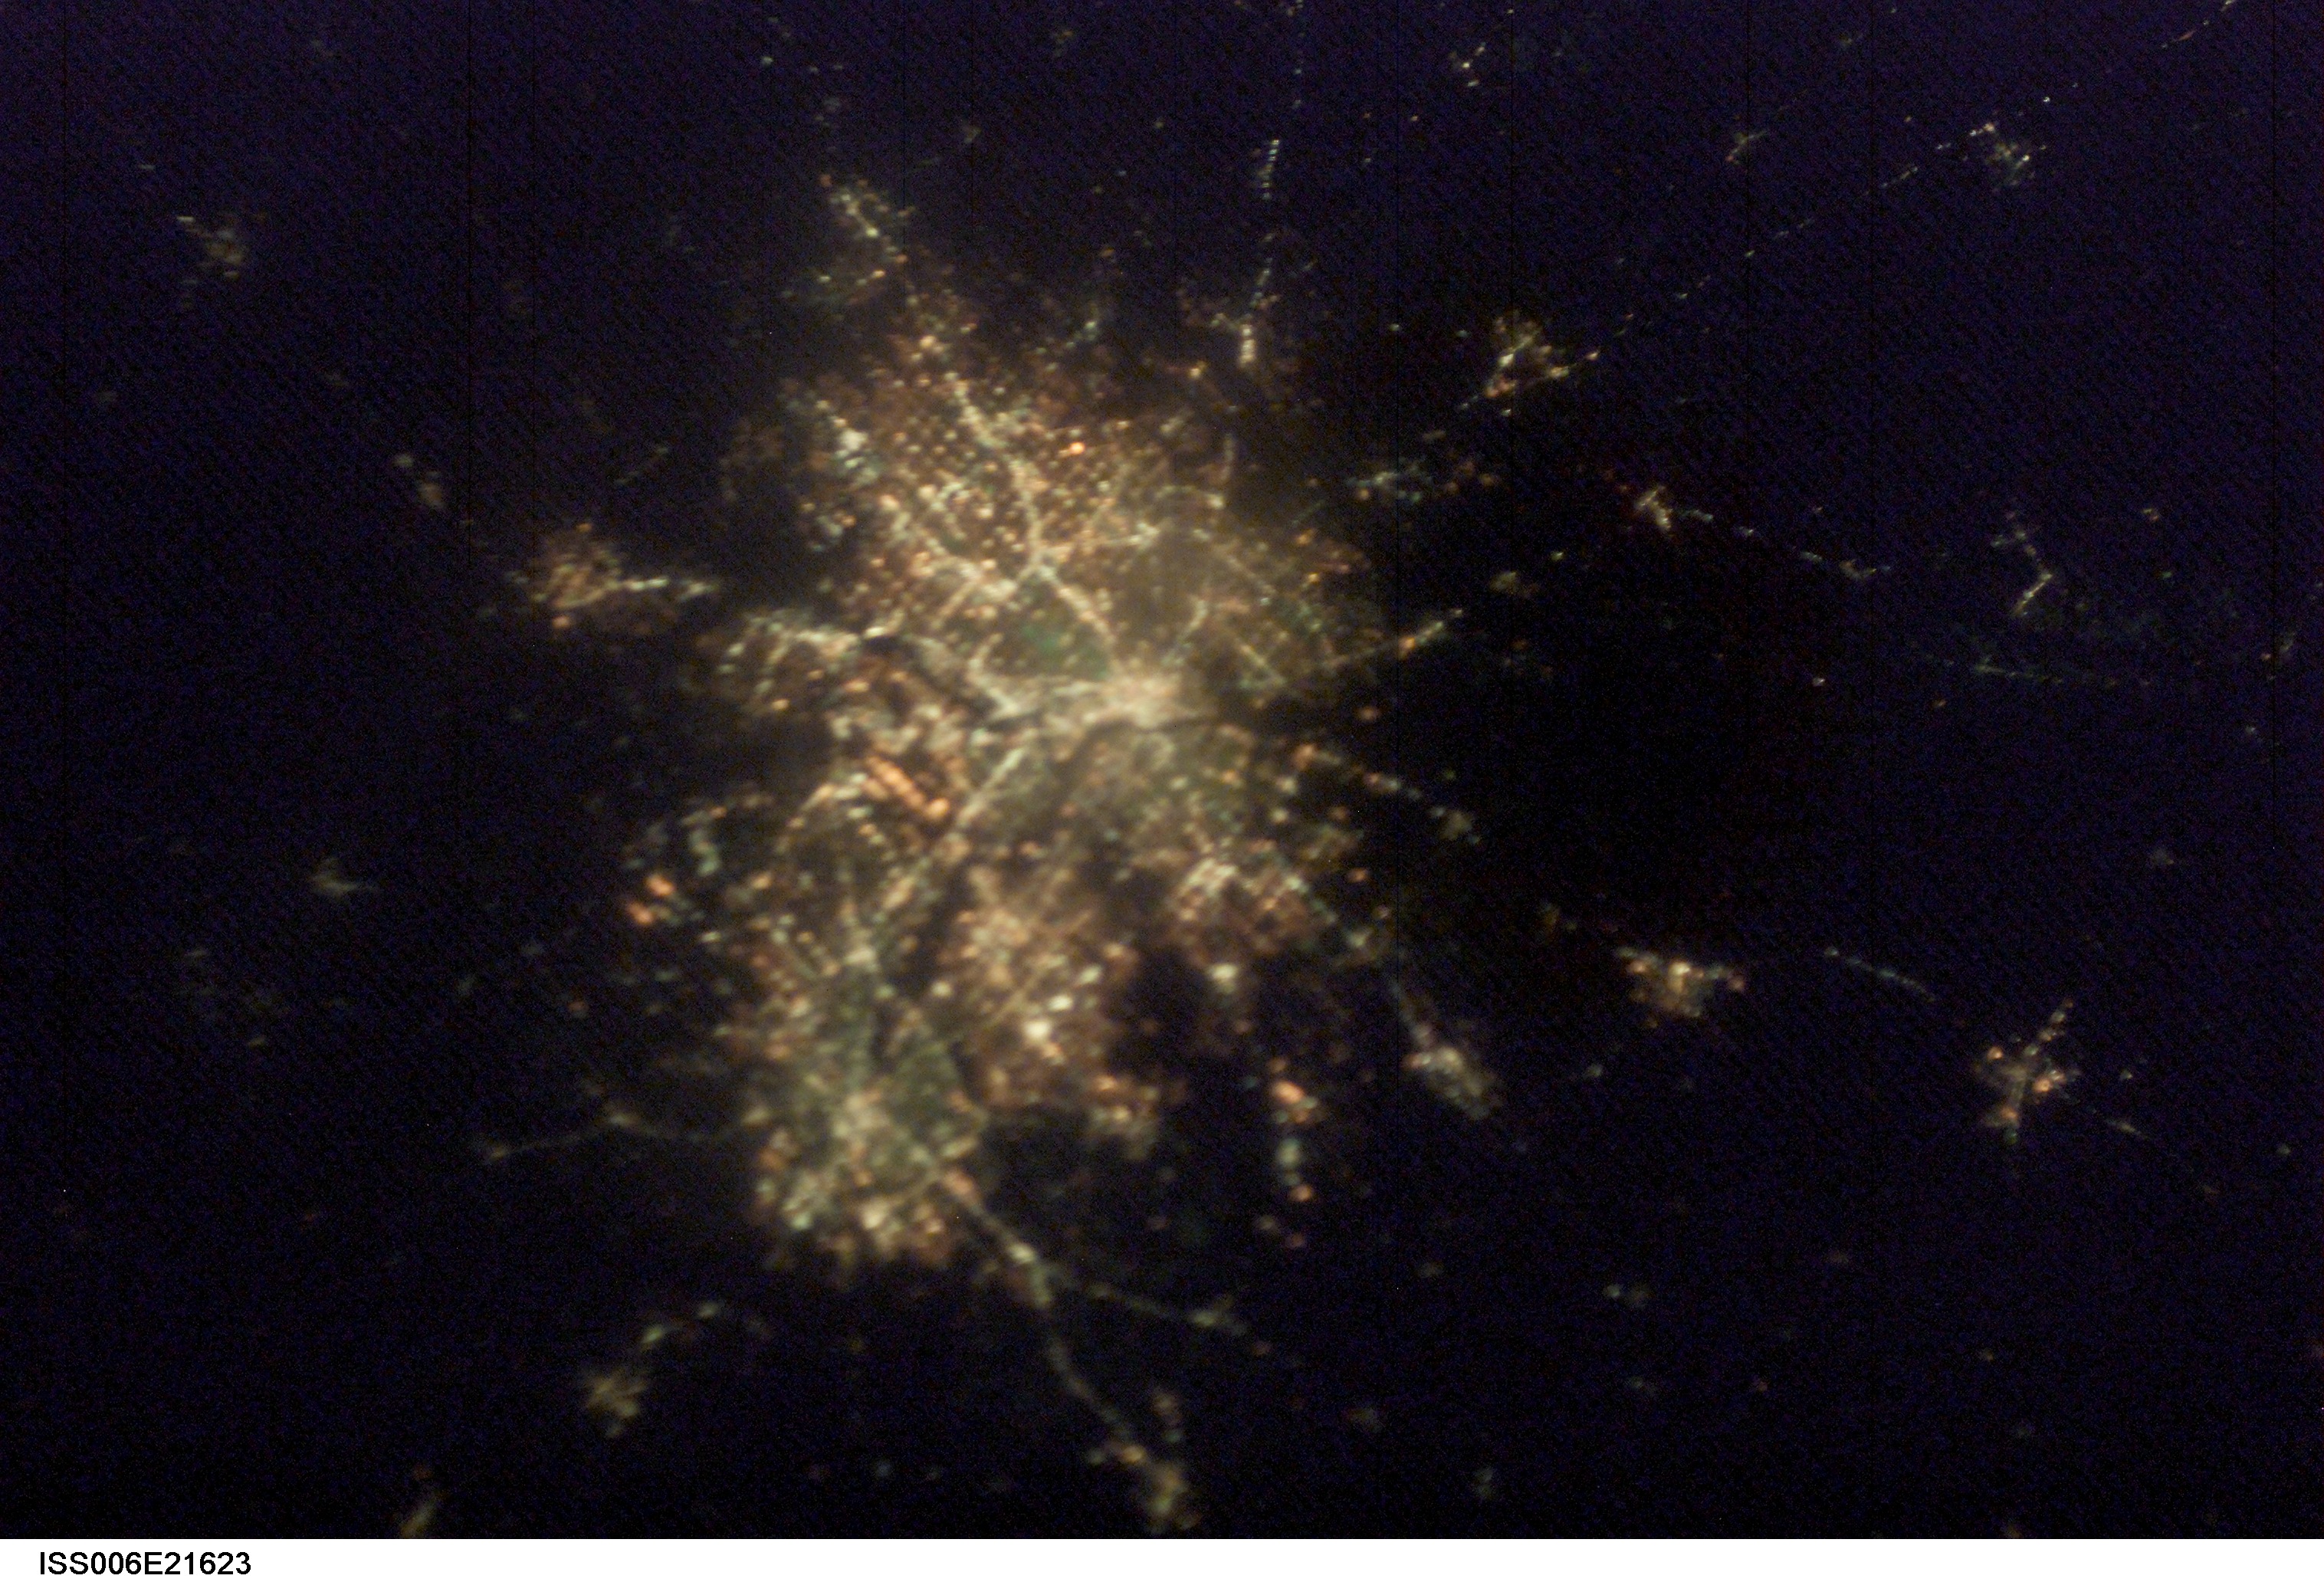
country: USA-TEXAS
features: DARK EARTHOBS
